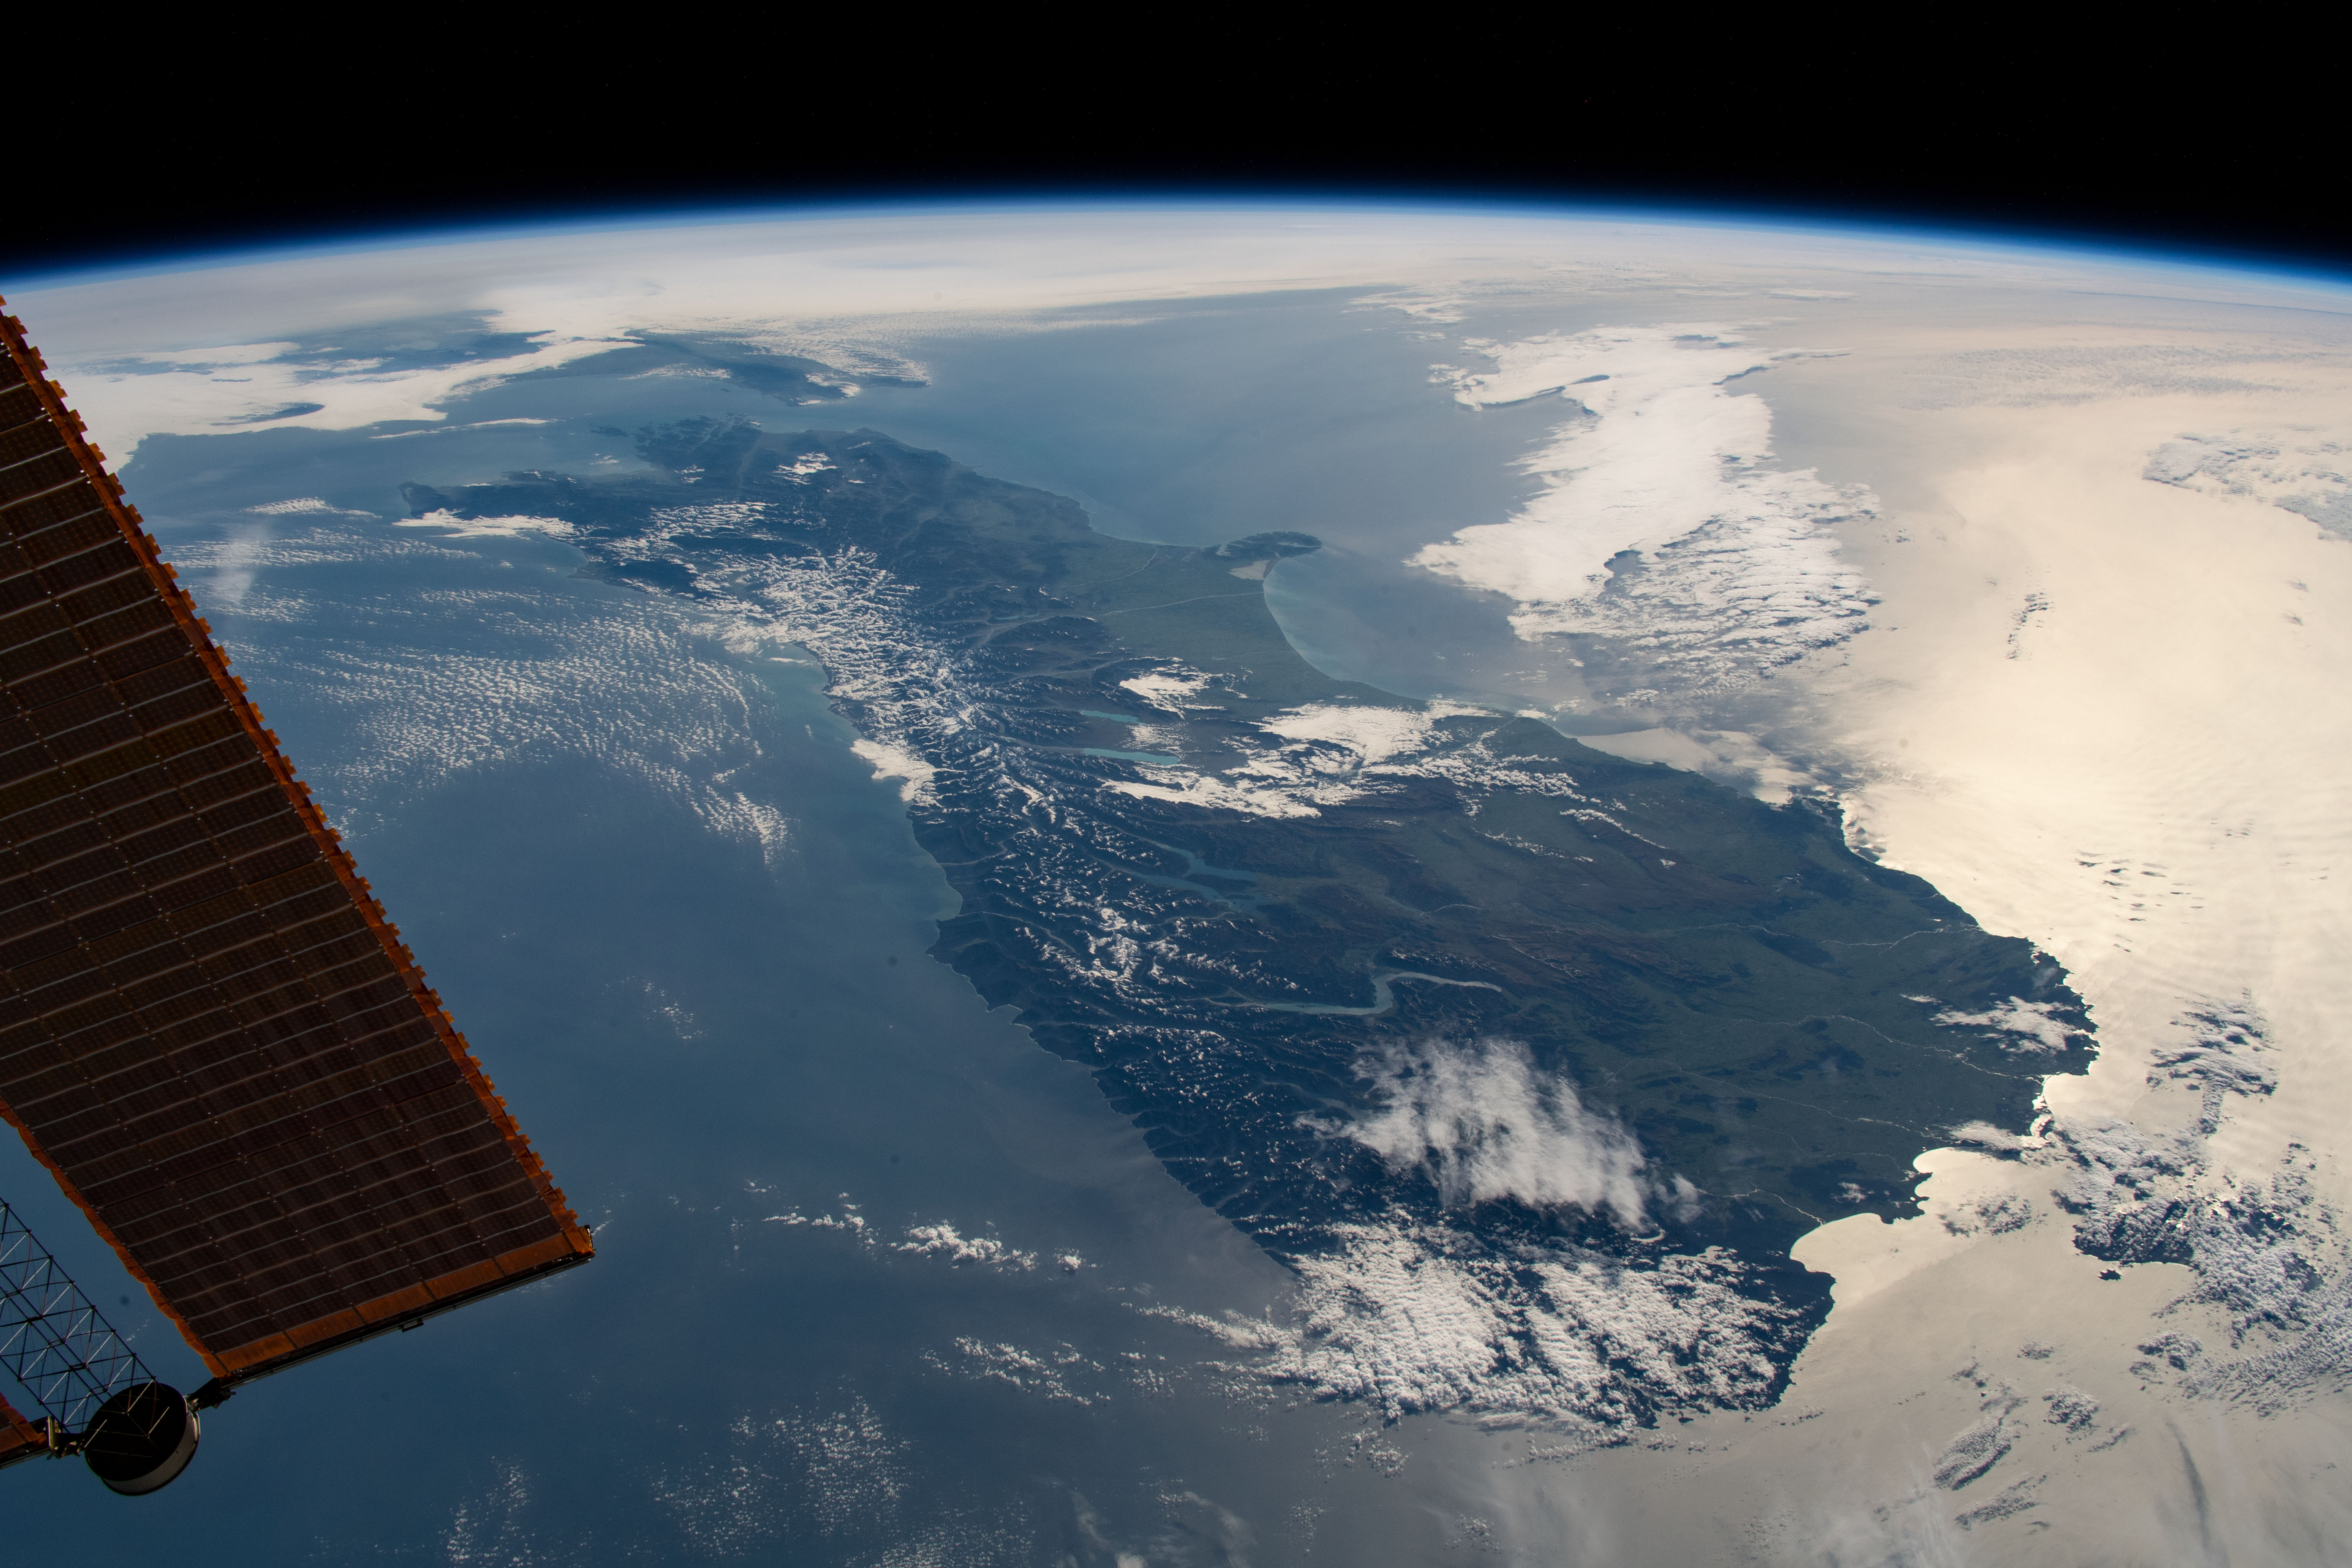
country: NEW ZEALAND-SI
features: SOUTH ISLAND, SOUTHERN ALPS MOUNTAINS, LAKE WAKATIPU
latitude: -44.5
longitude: 170.5
